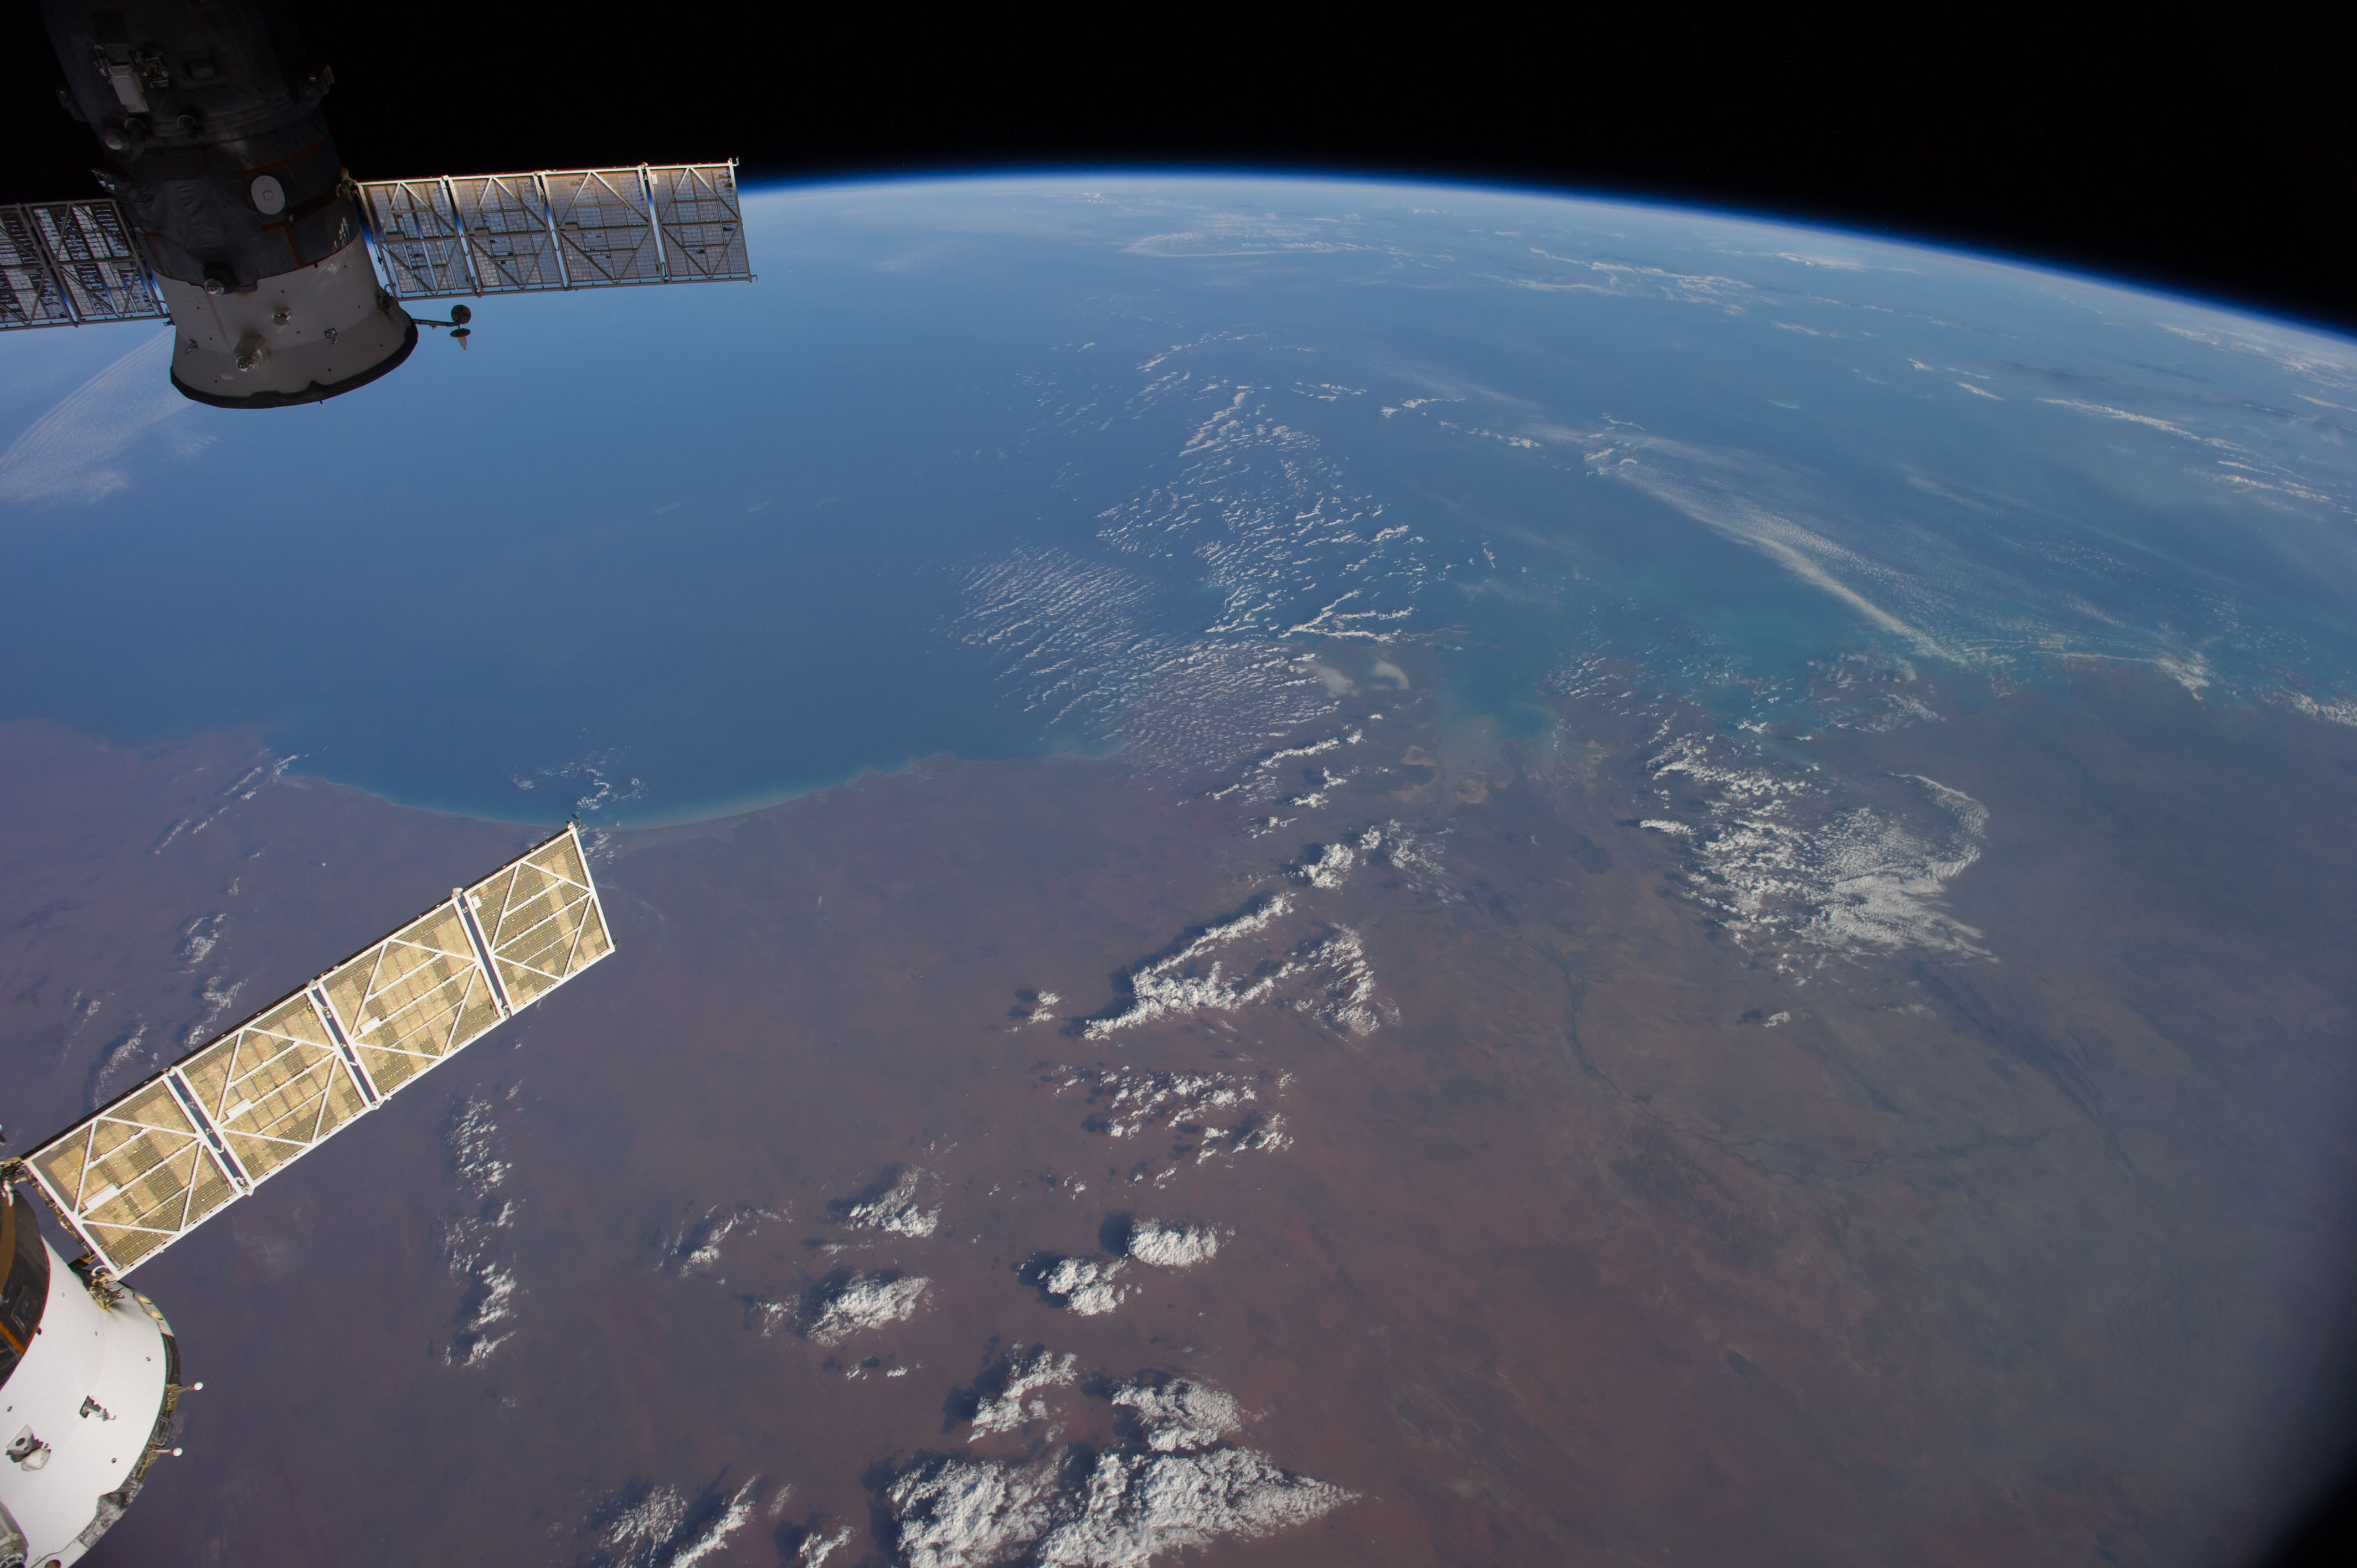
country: AUSTRALIA-WA
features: INDIAN O., KING SOUND, FITZROY R., ATMOSPHERIC LIMB
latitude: -18.0
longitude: 122.5
